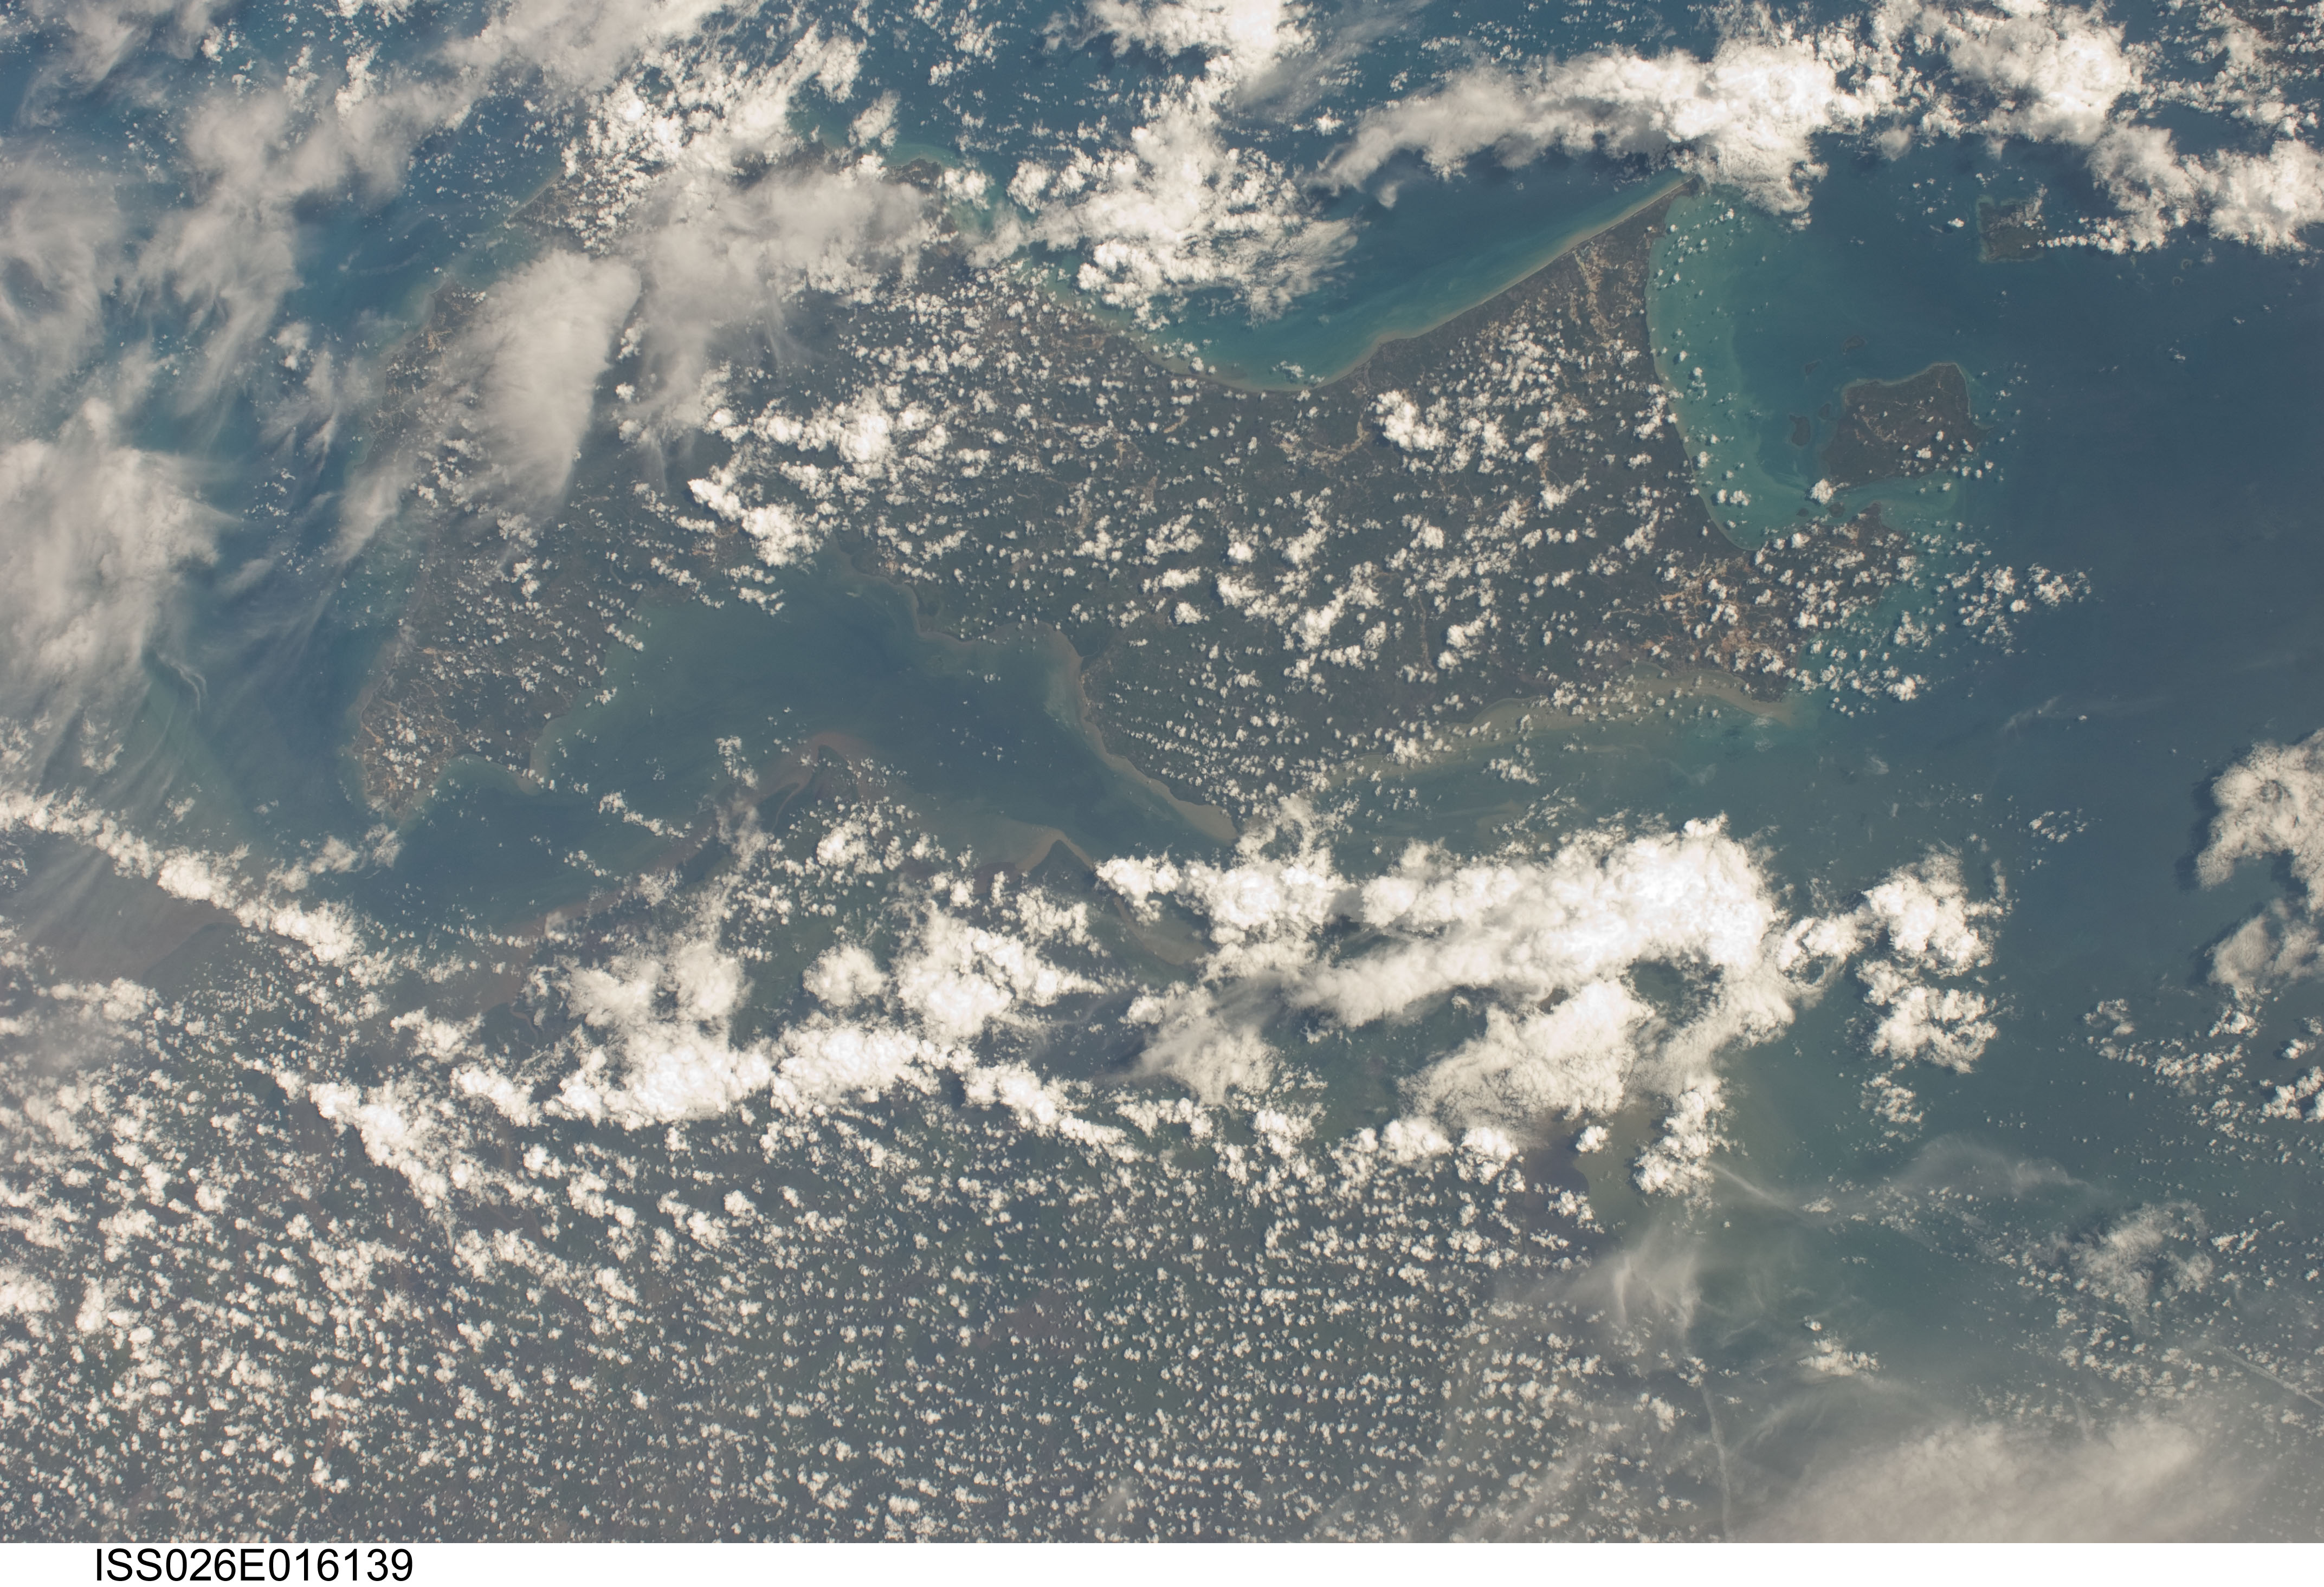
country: INDONESIA-S
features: BANGKA STR., BANGKA I., SUMATRA
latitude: -3.0
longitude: 106.0
